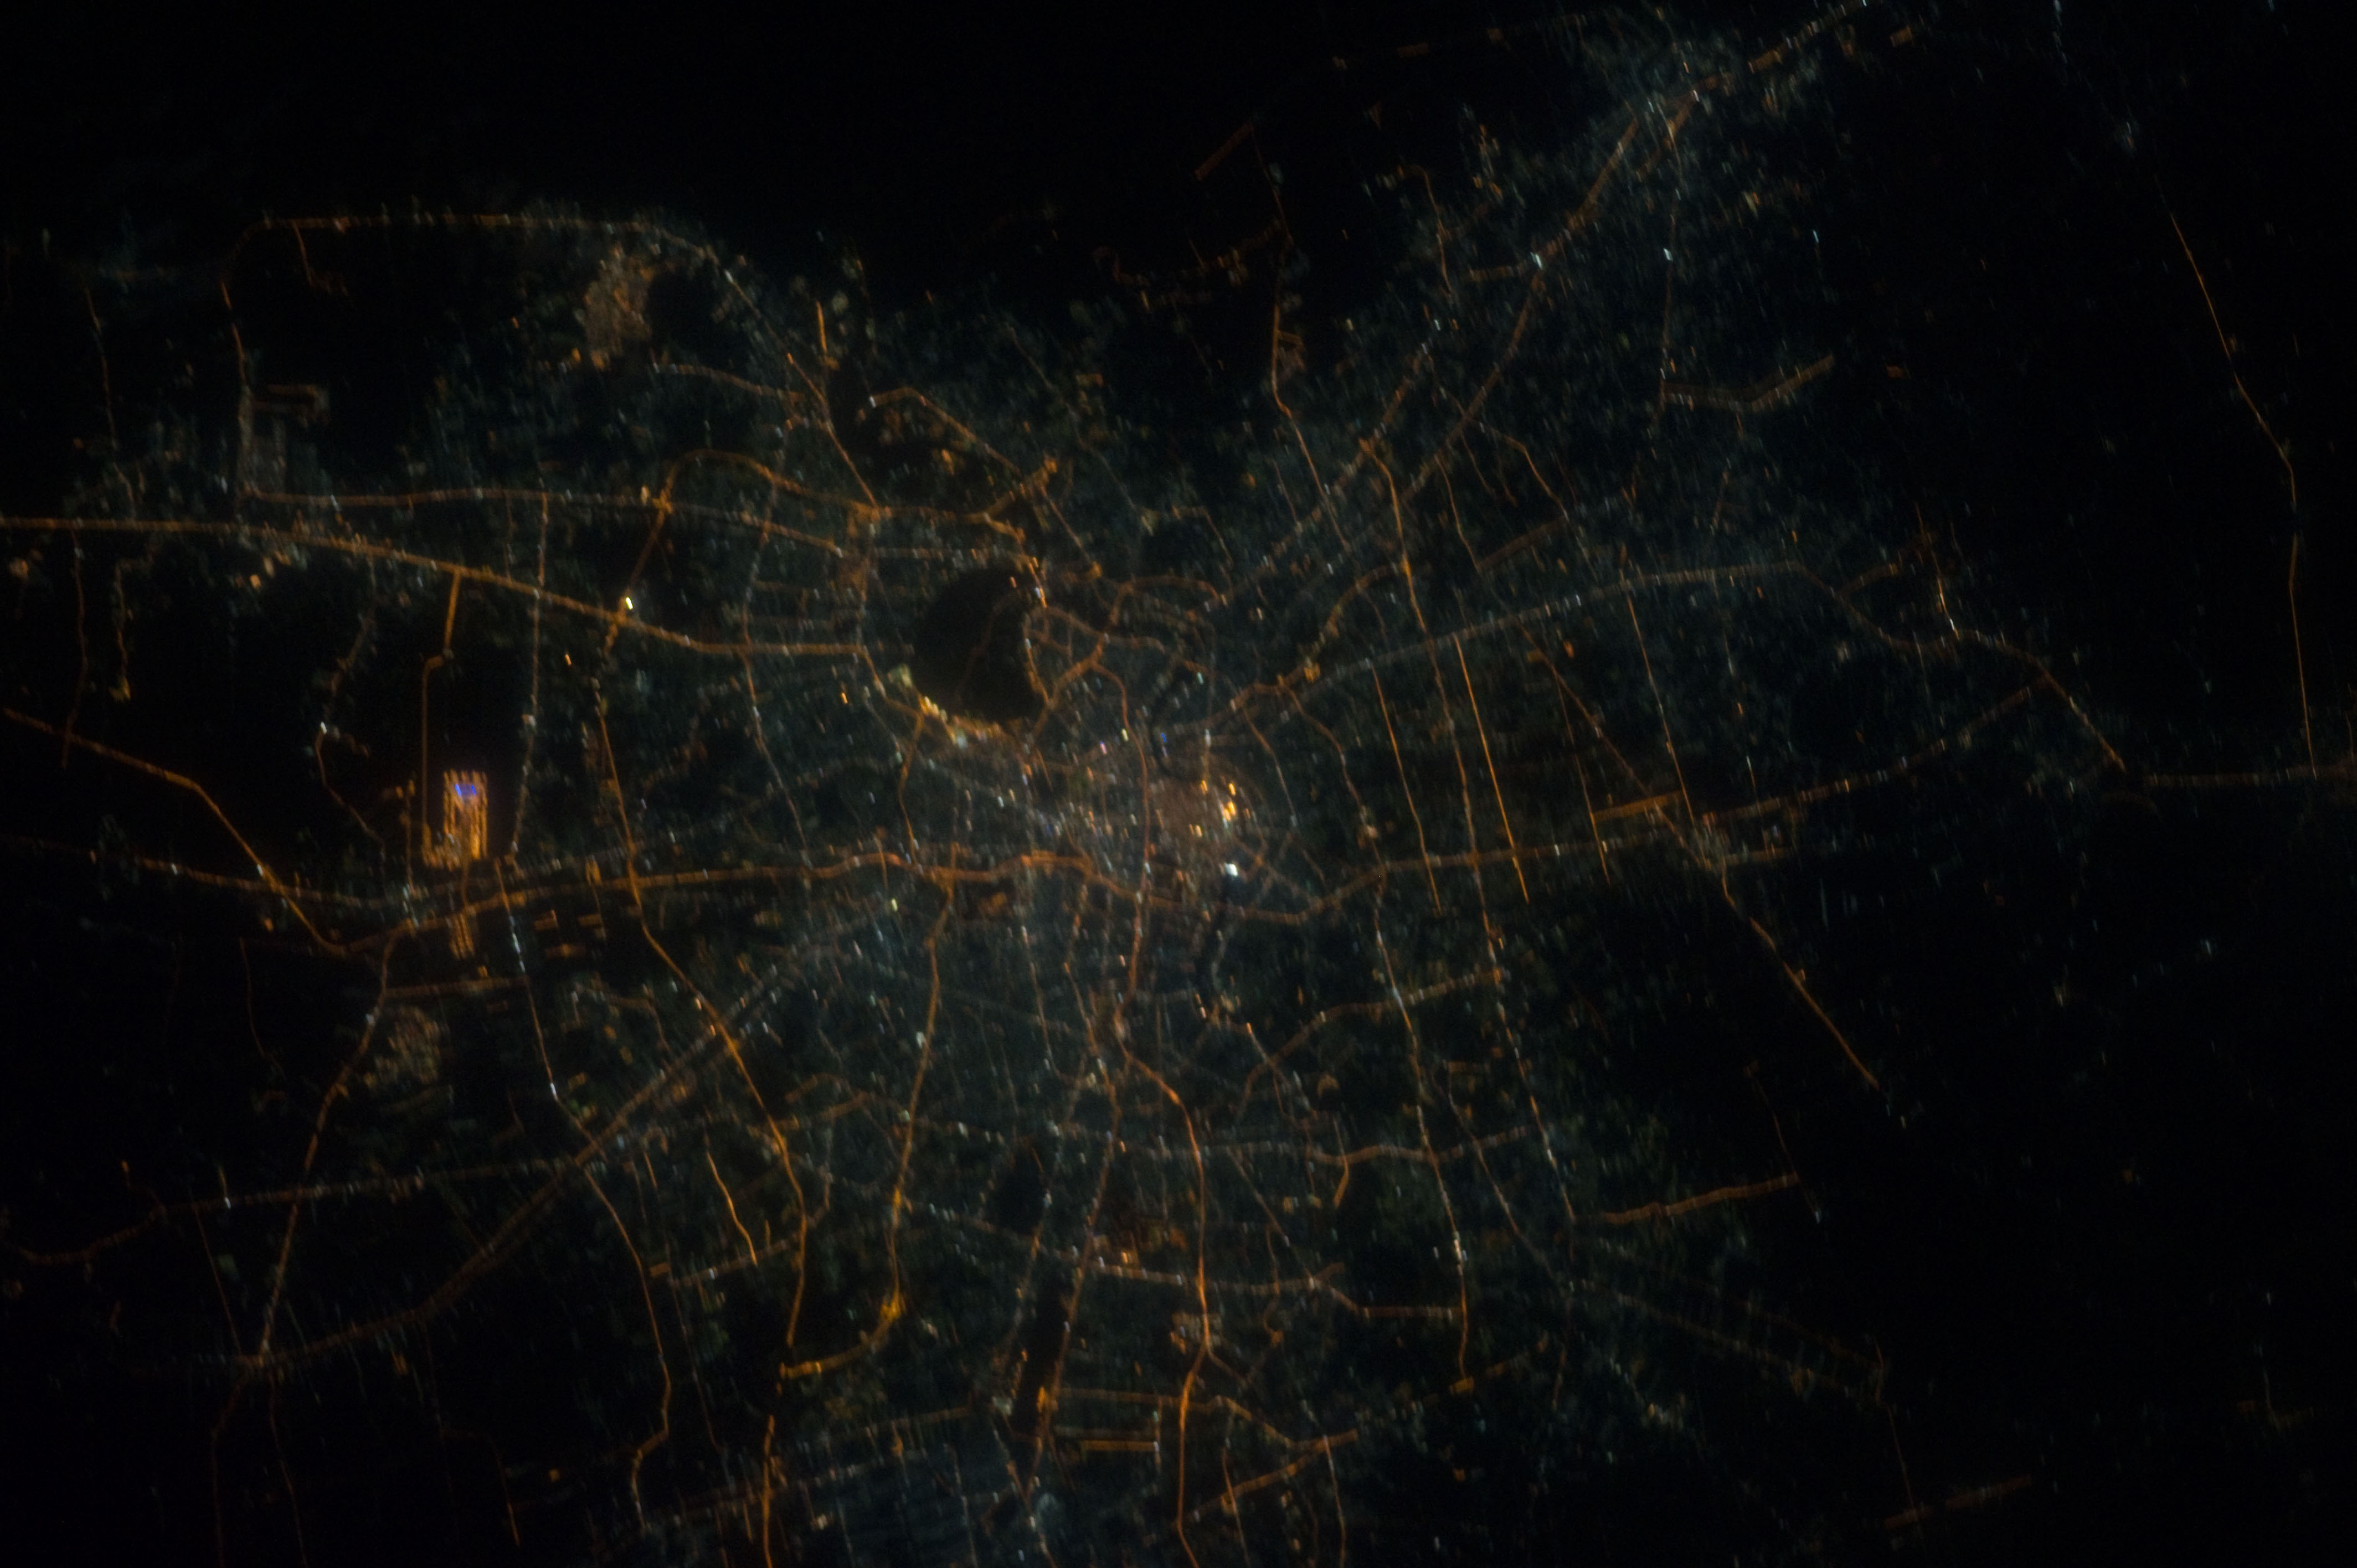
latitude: 13.7
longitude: 100.5
